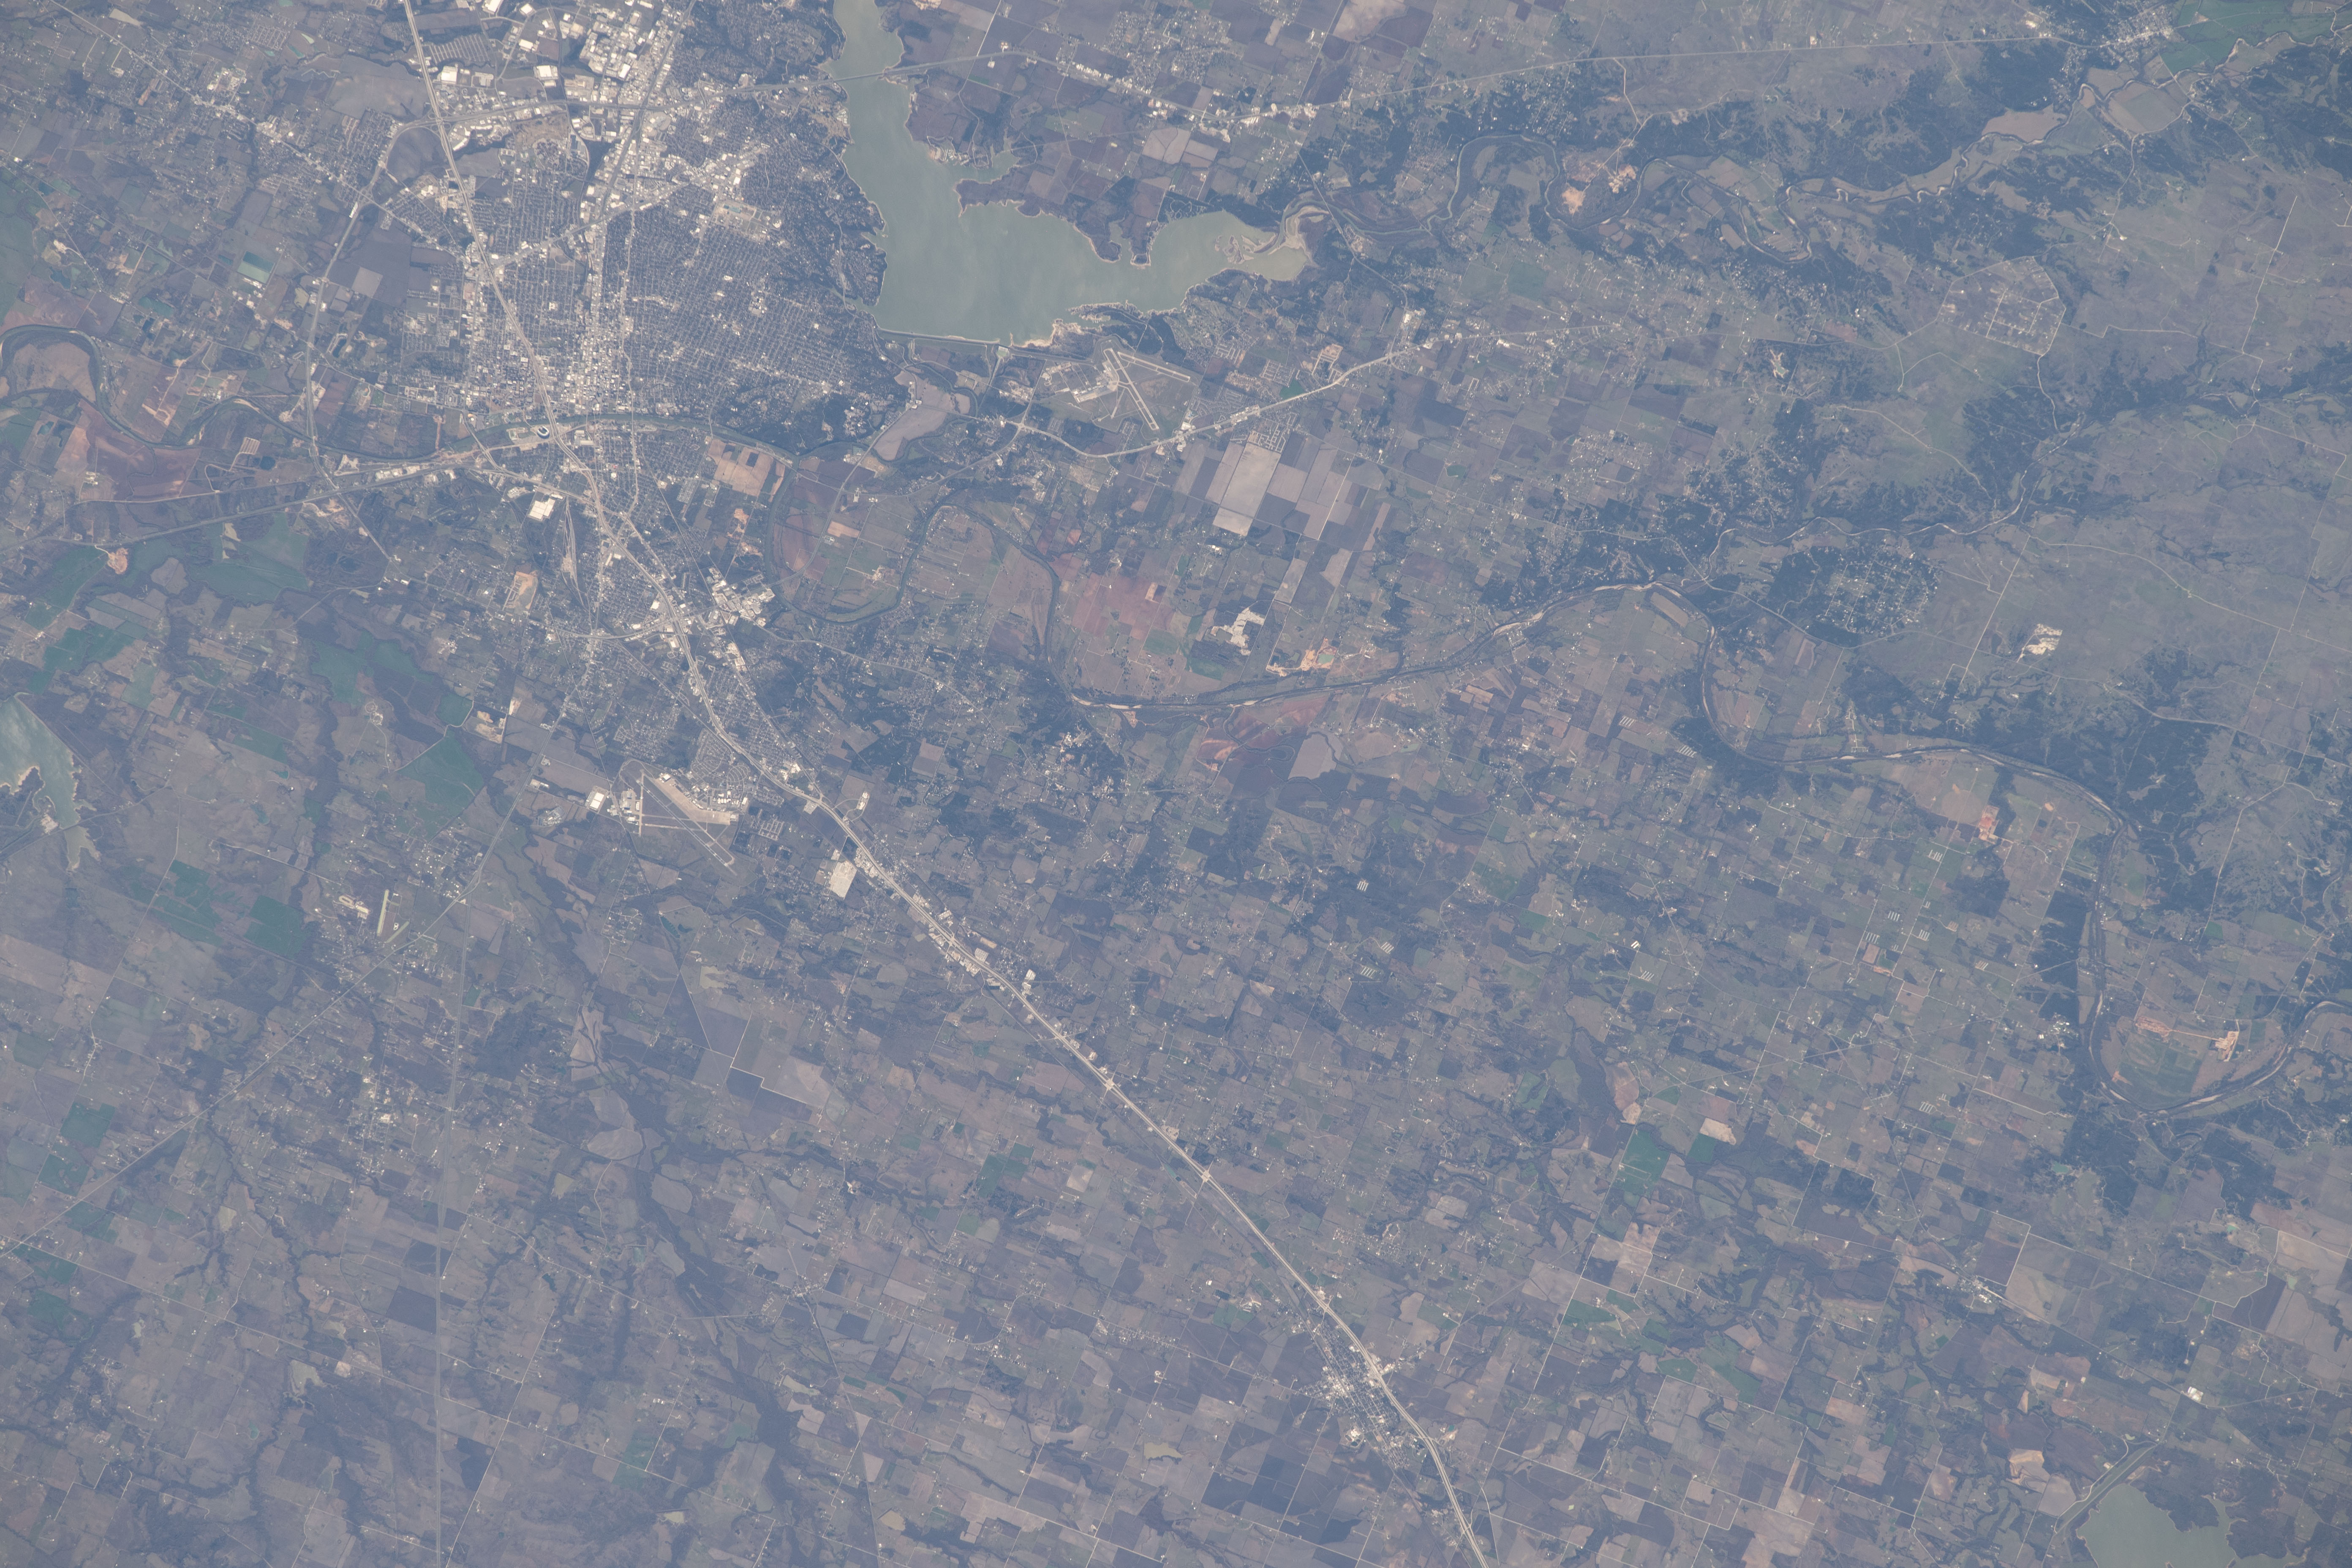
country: USA-TEXAS
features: BRAZOS RIVER, LAKE WACO, WACO
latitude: 31.7
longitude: -97.2
